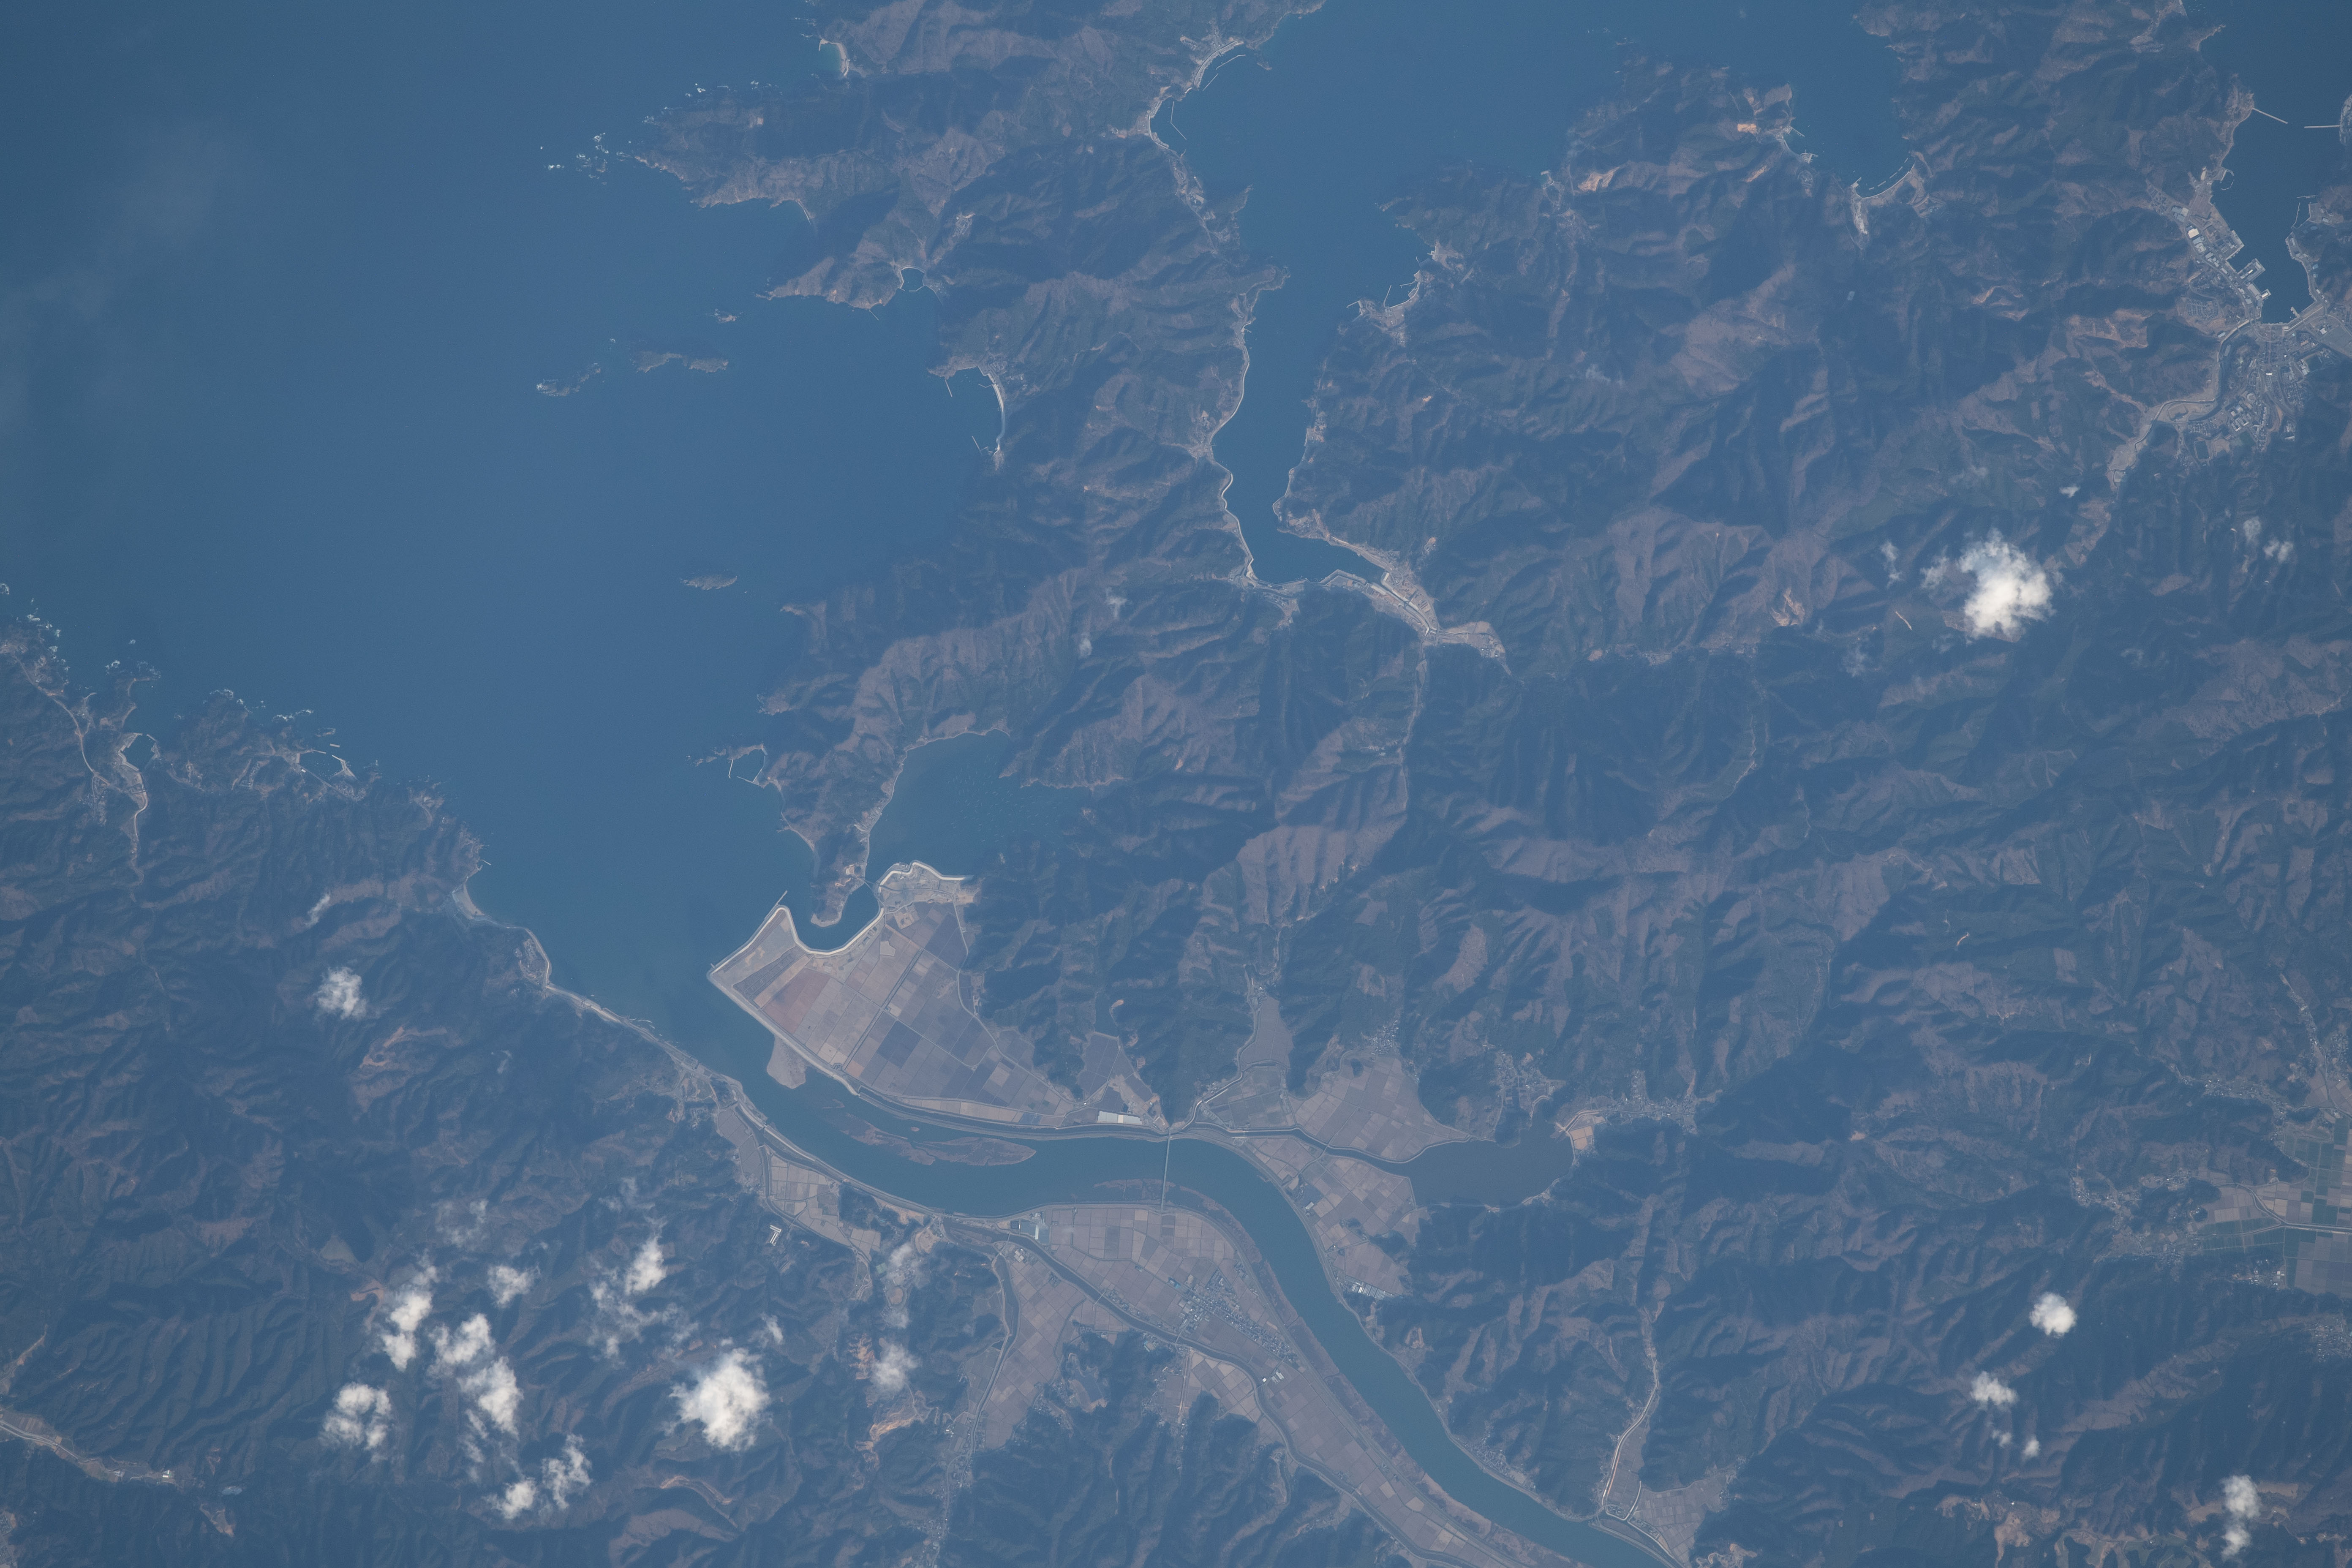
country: JAPAN
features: MOUNTAINS, KITAKAMI RIVER, FUJI RIVER, MOUNTAINS
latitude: 38.5
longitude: 141.5
